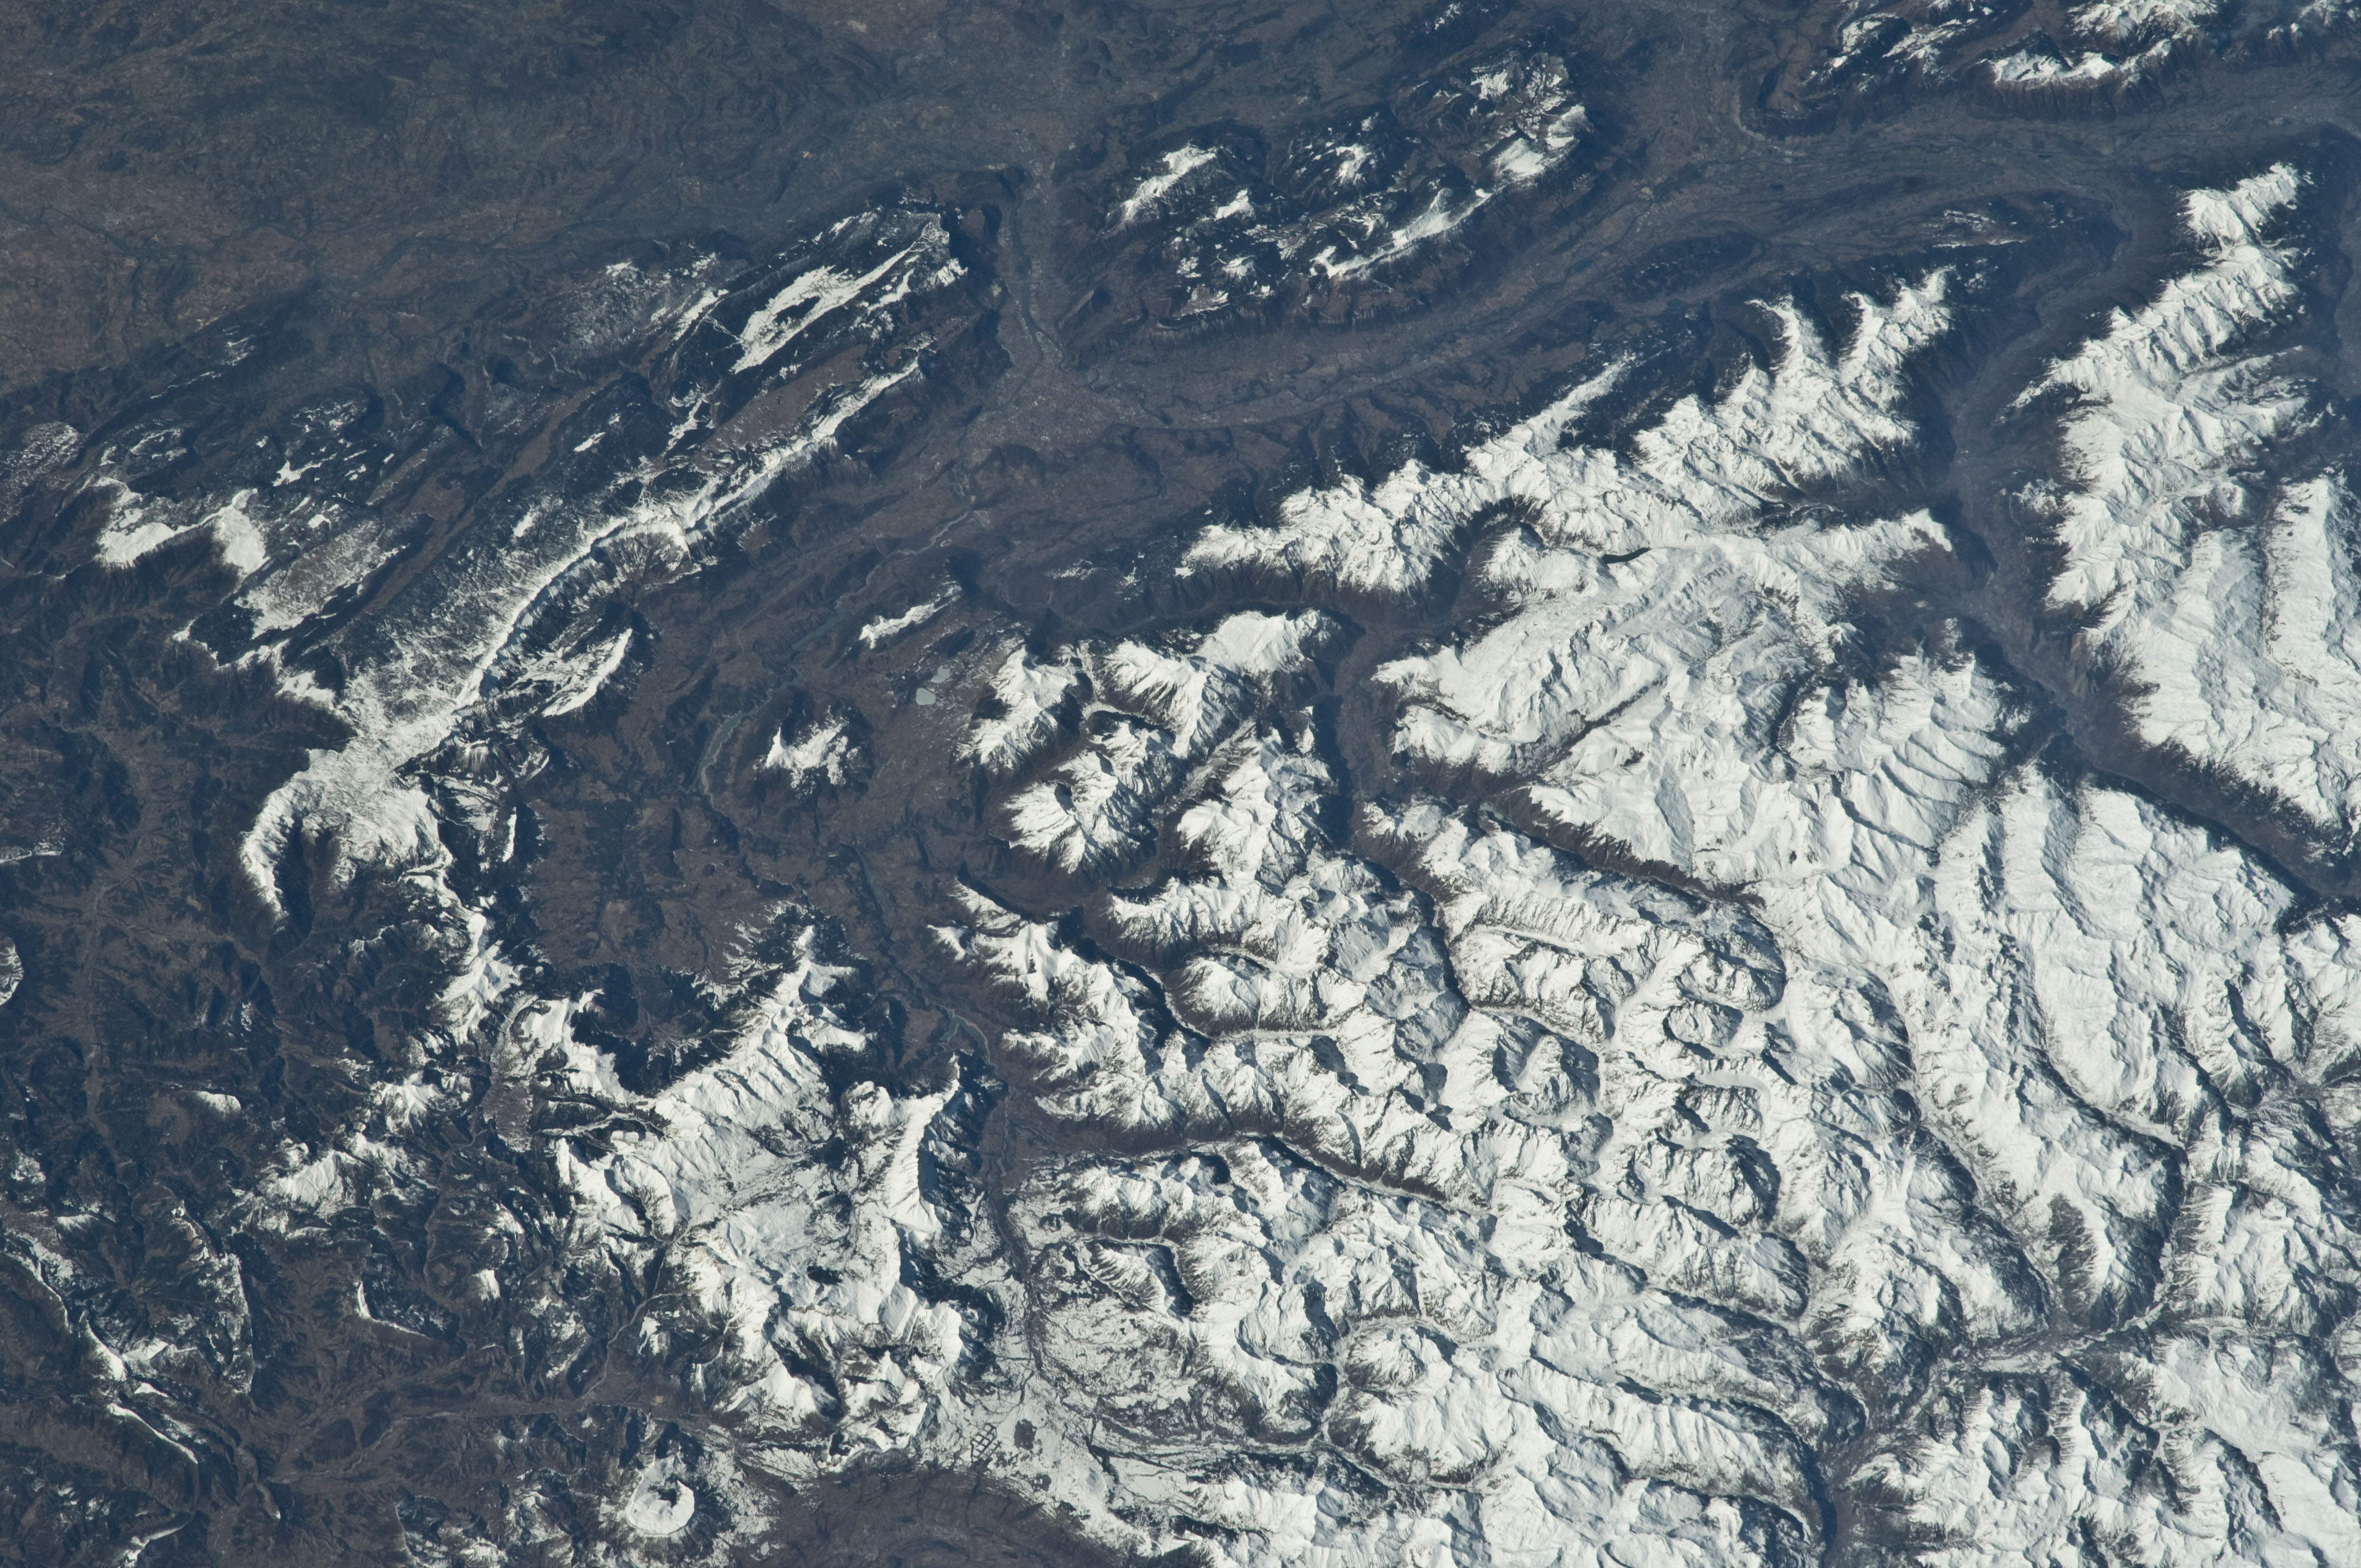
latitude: 44.9
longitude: 6.0
